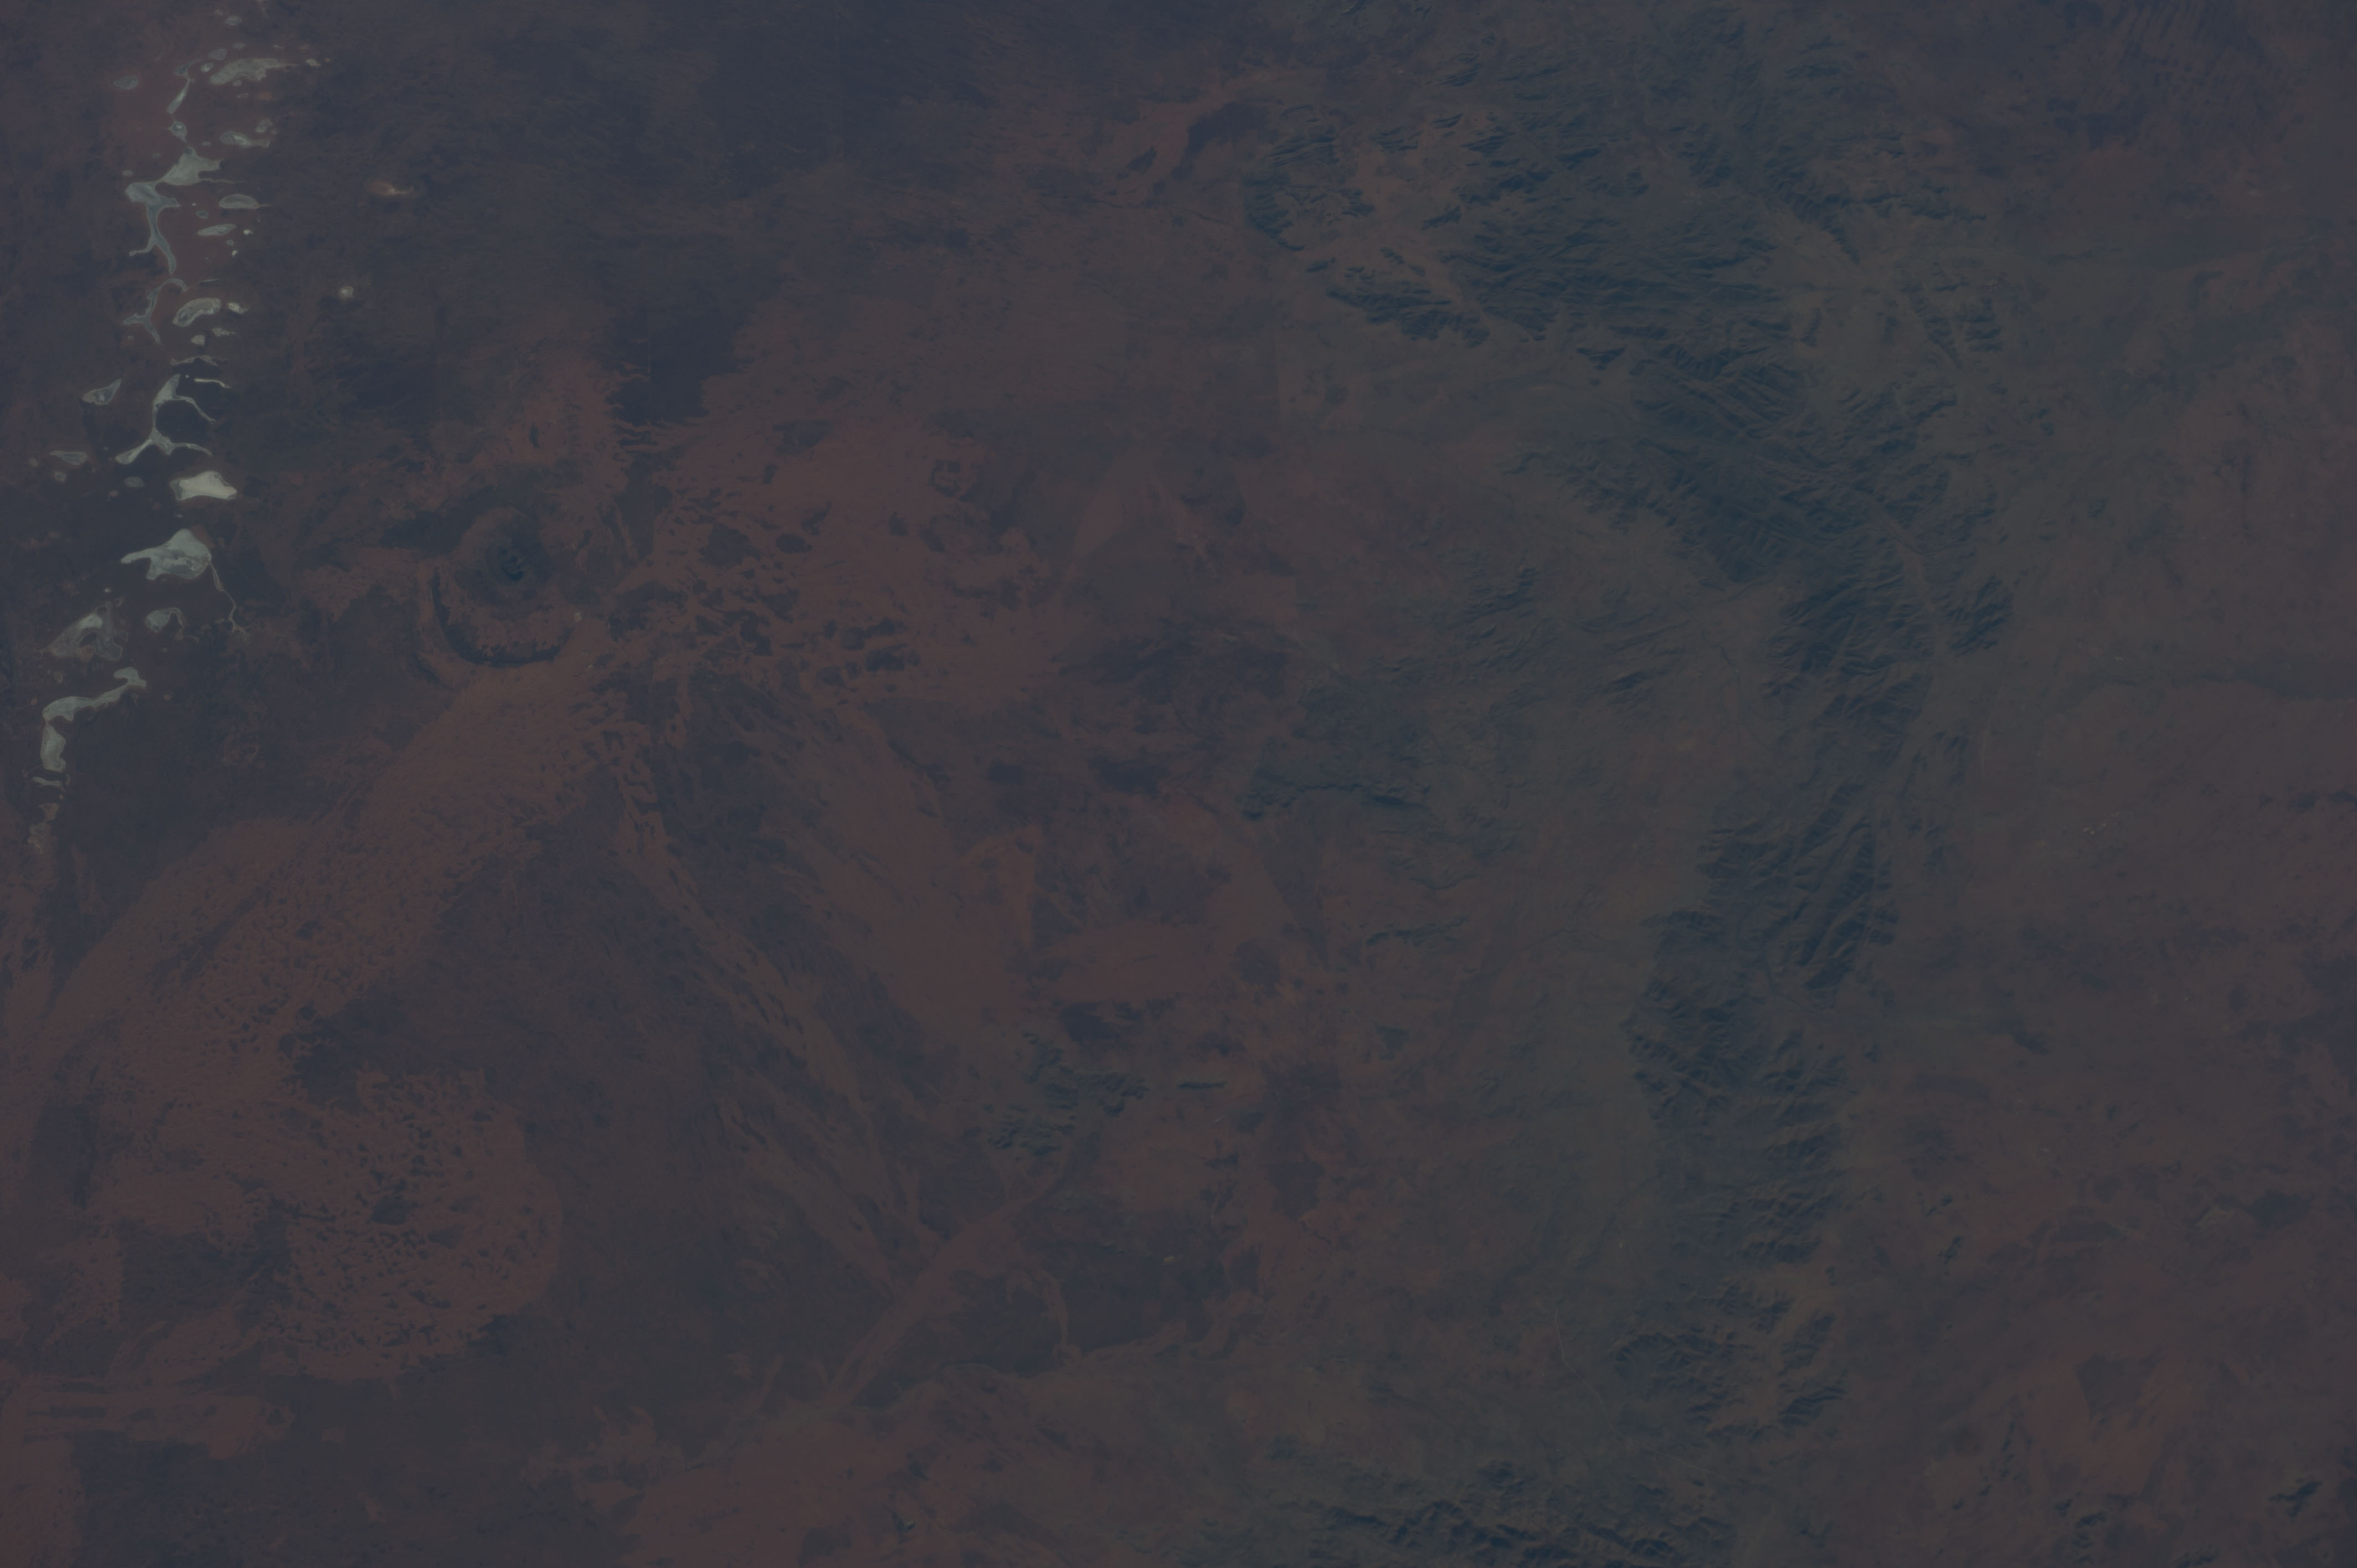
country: AUSTRALIA-NT
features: MT. WOODROFFE, MT. CONNER
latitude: -25.9
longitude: 131.7
